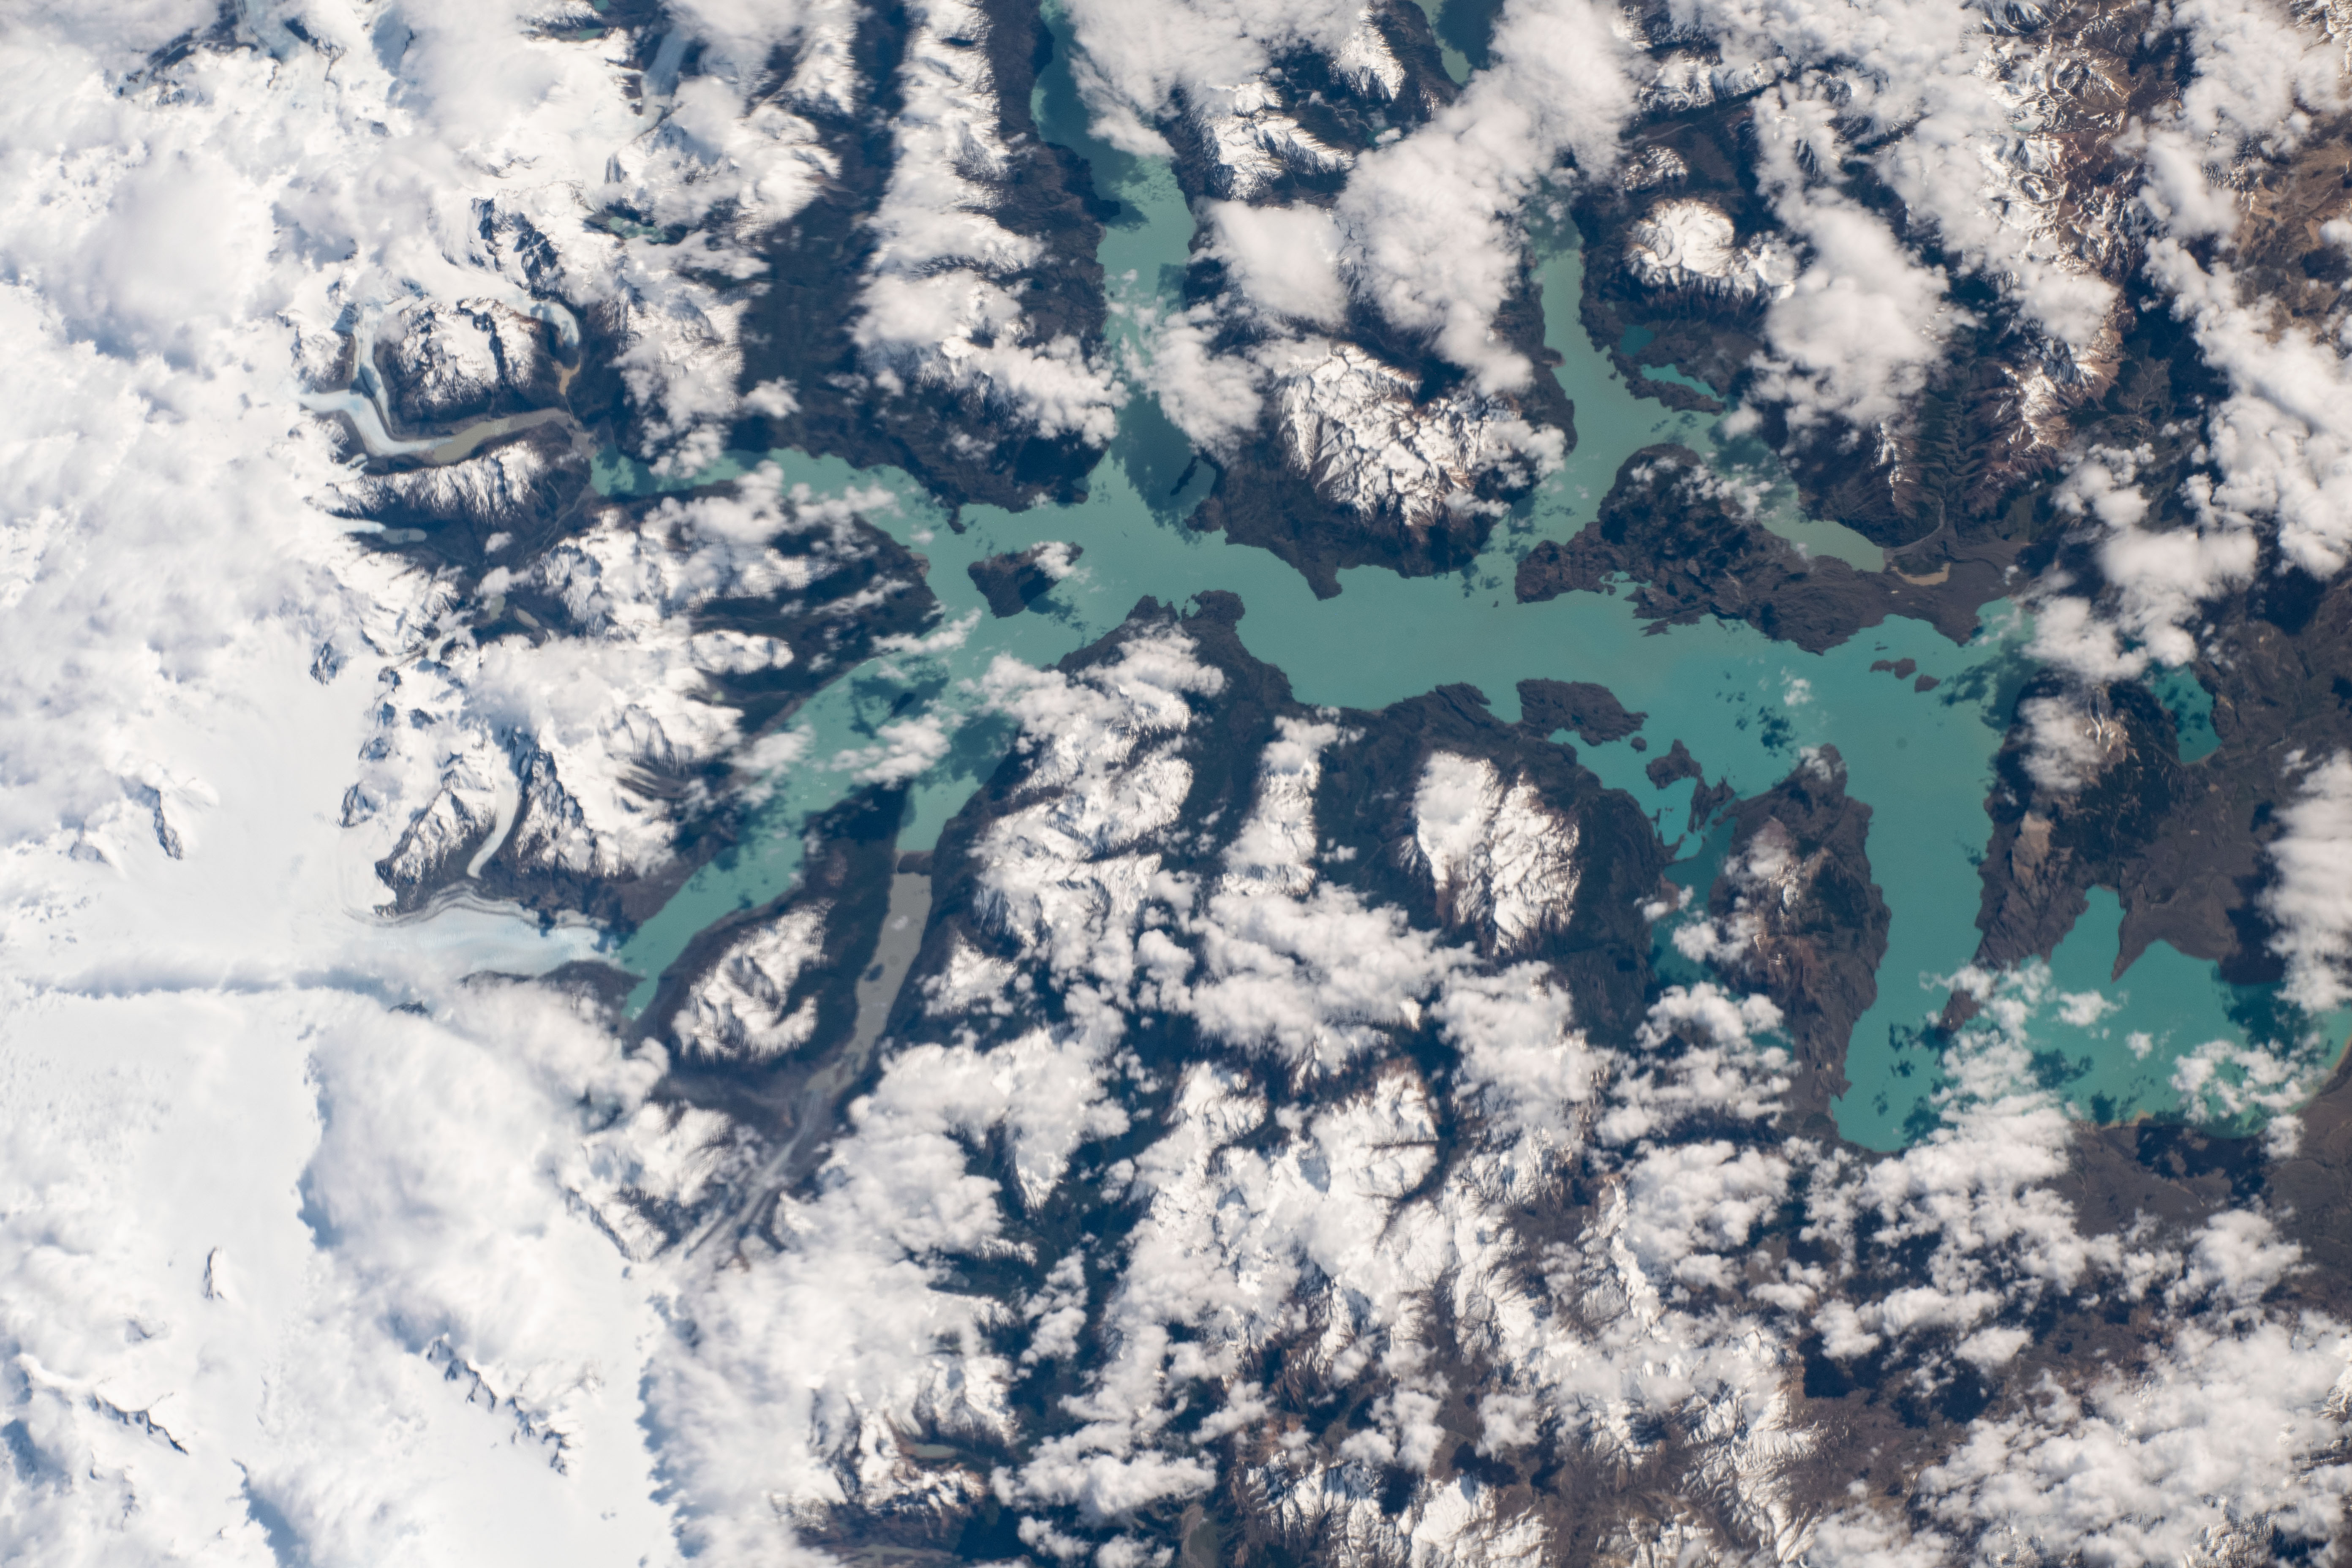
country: CHILE
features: OHIGGINS/SAN MARTIN LAKE
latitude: -48.9
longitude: -72.7
